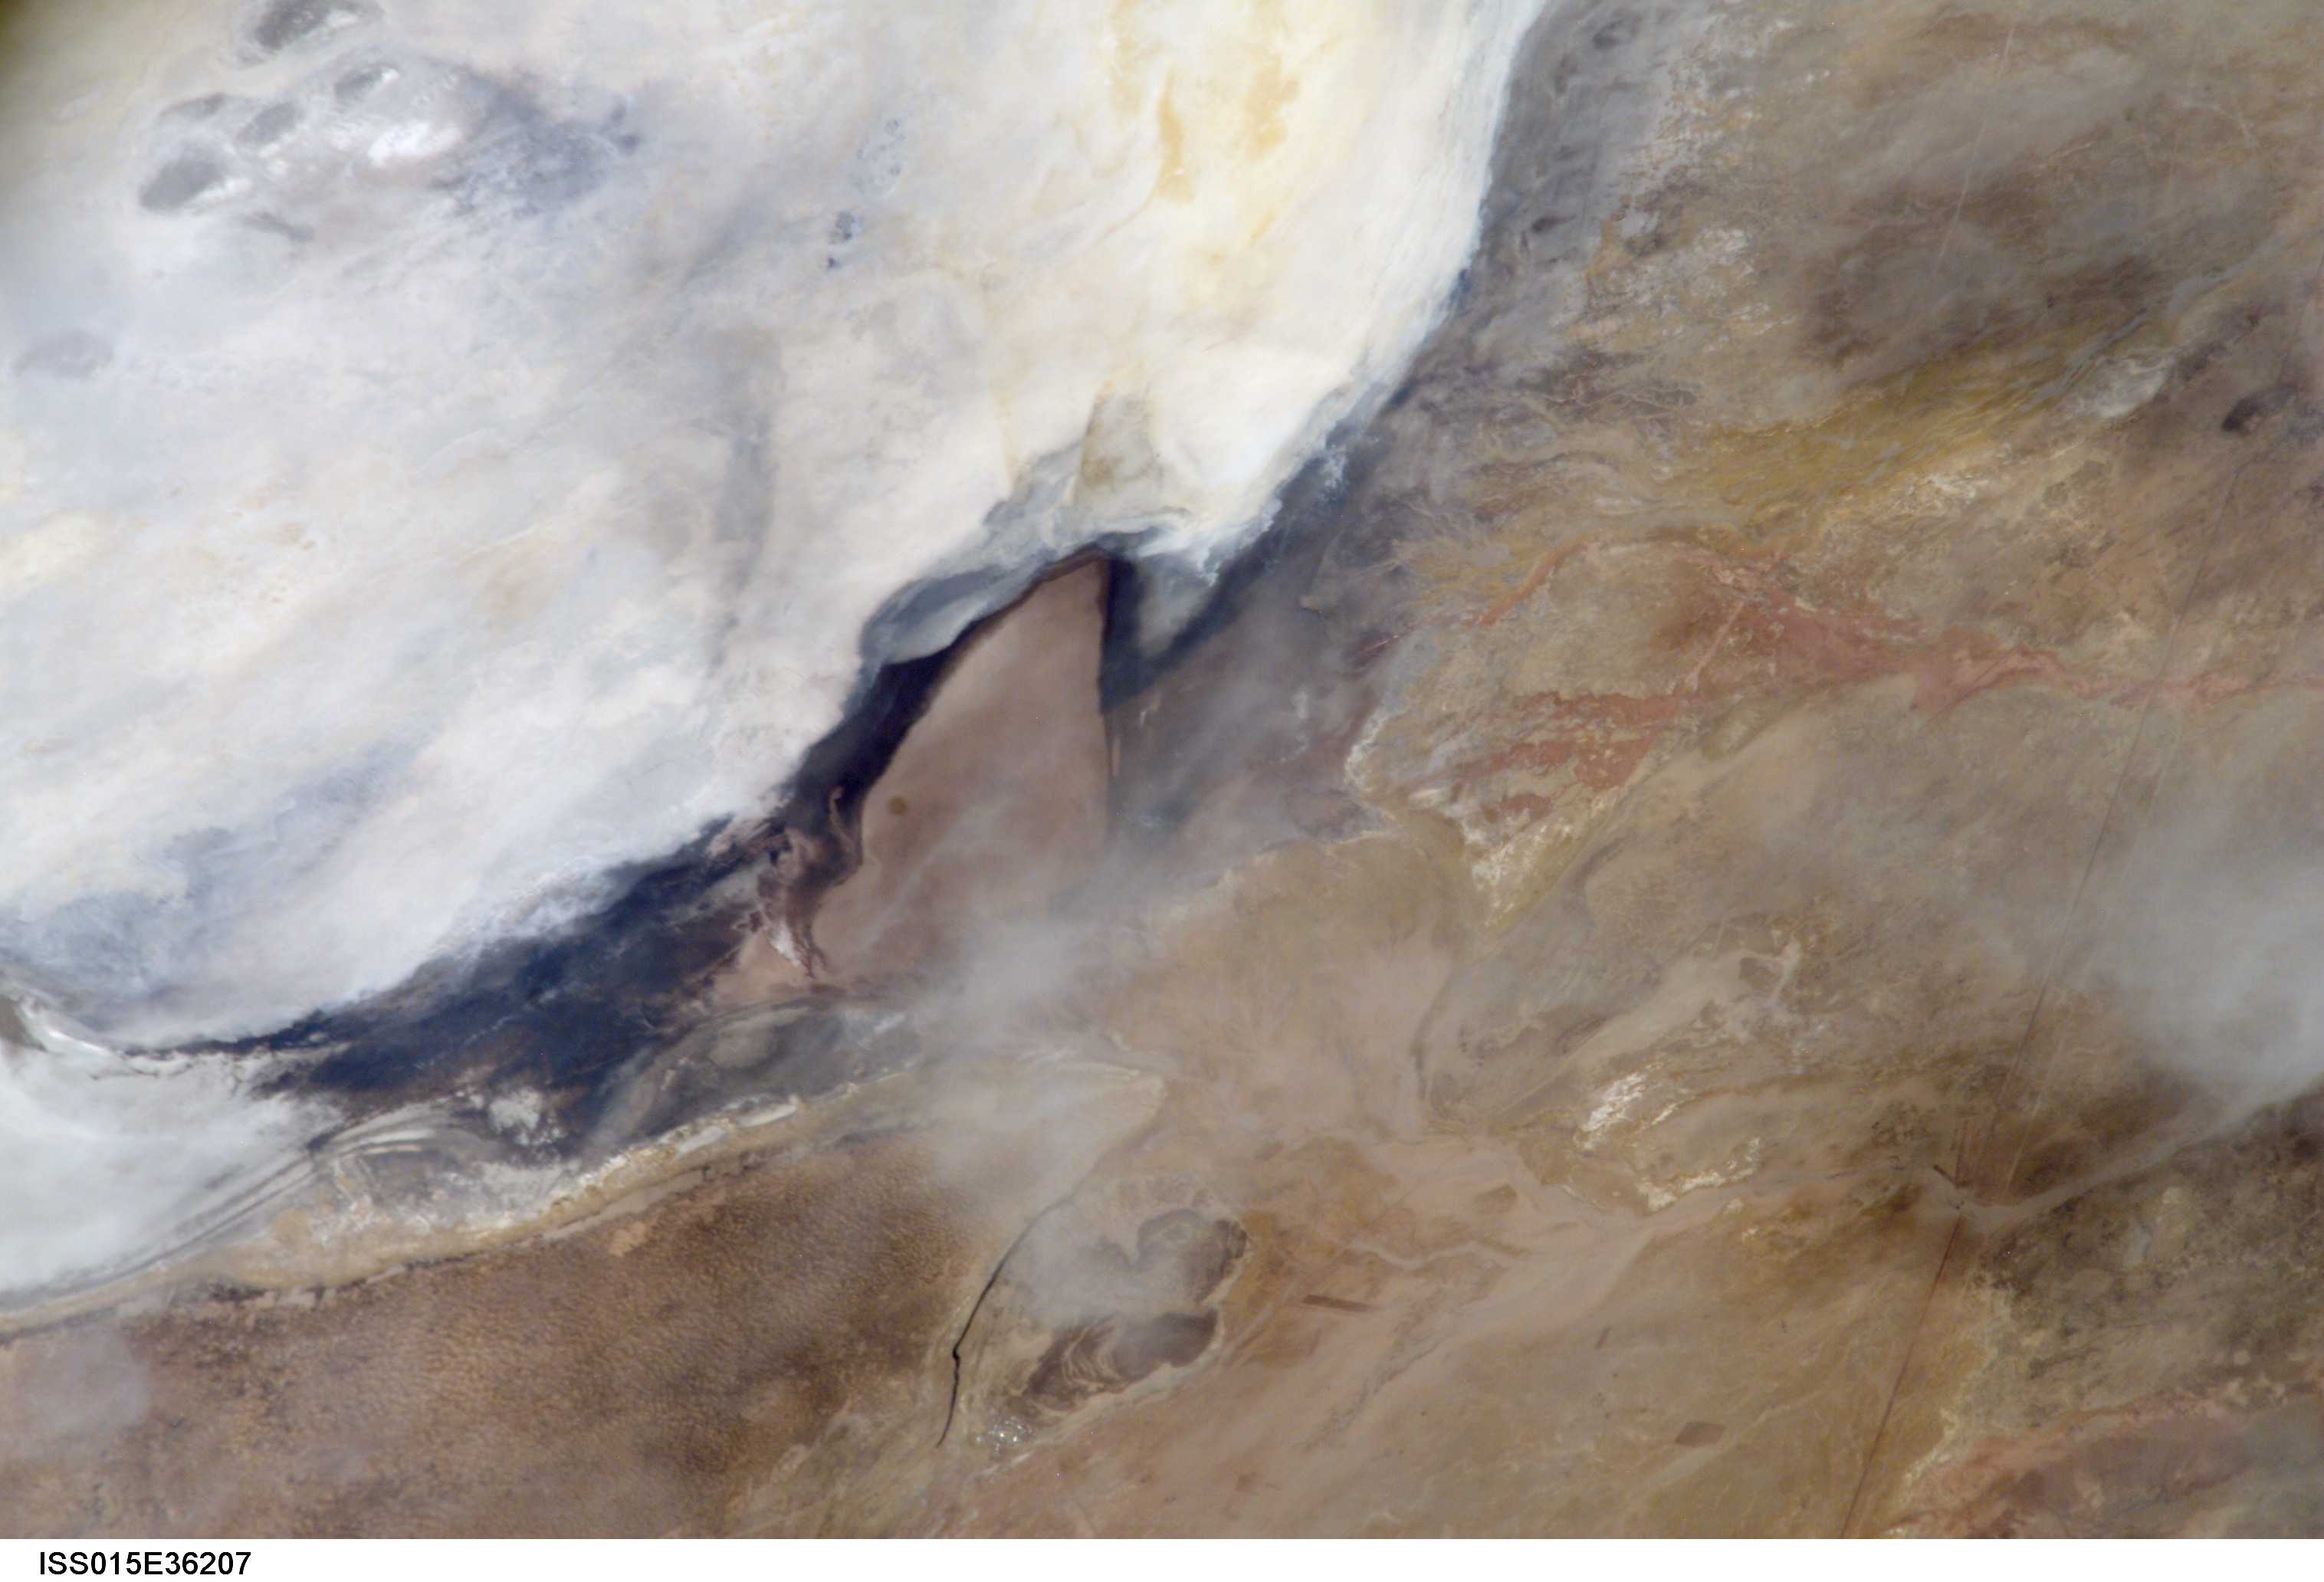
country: BOLIVIA
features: S. LAGO POOPO, DUNES
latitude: -19.2
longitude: -67.0
